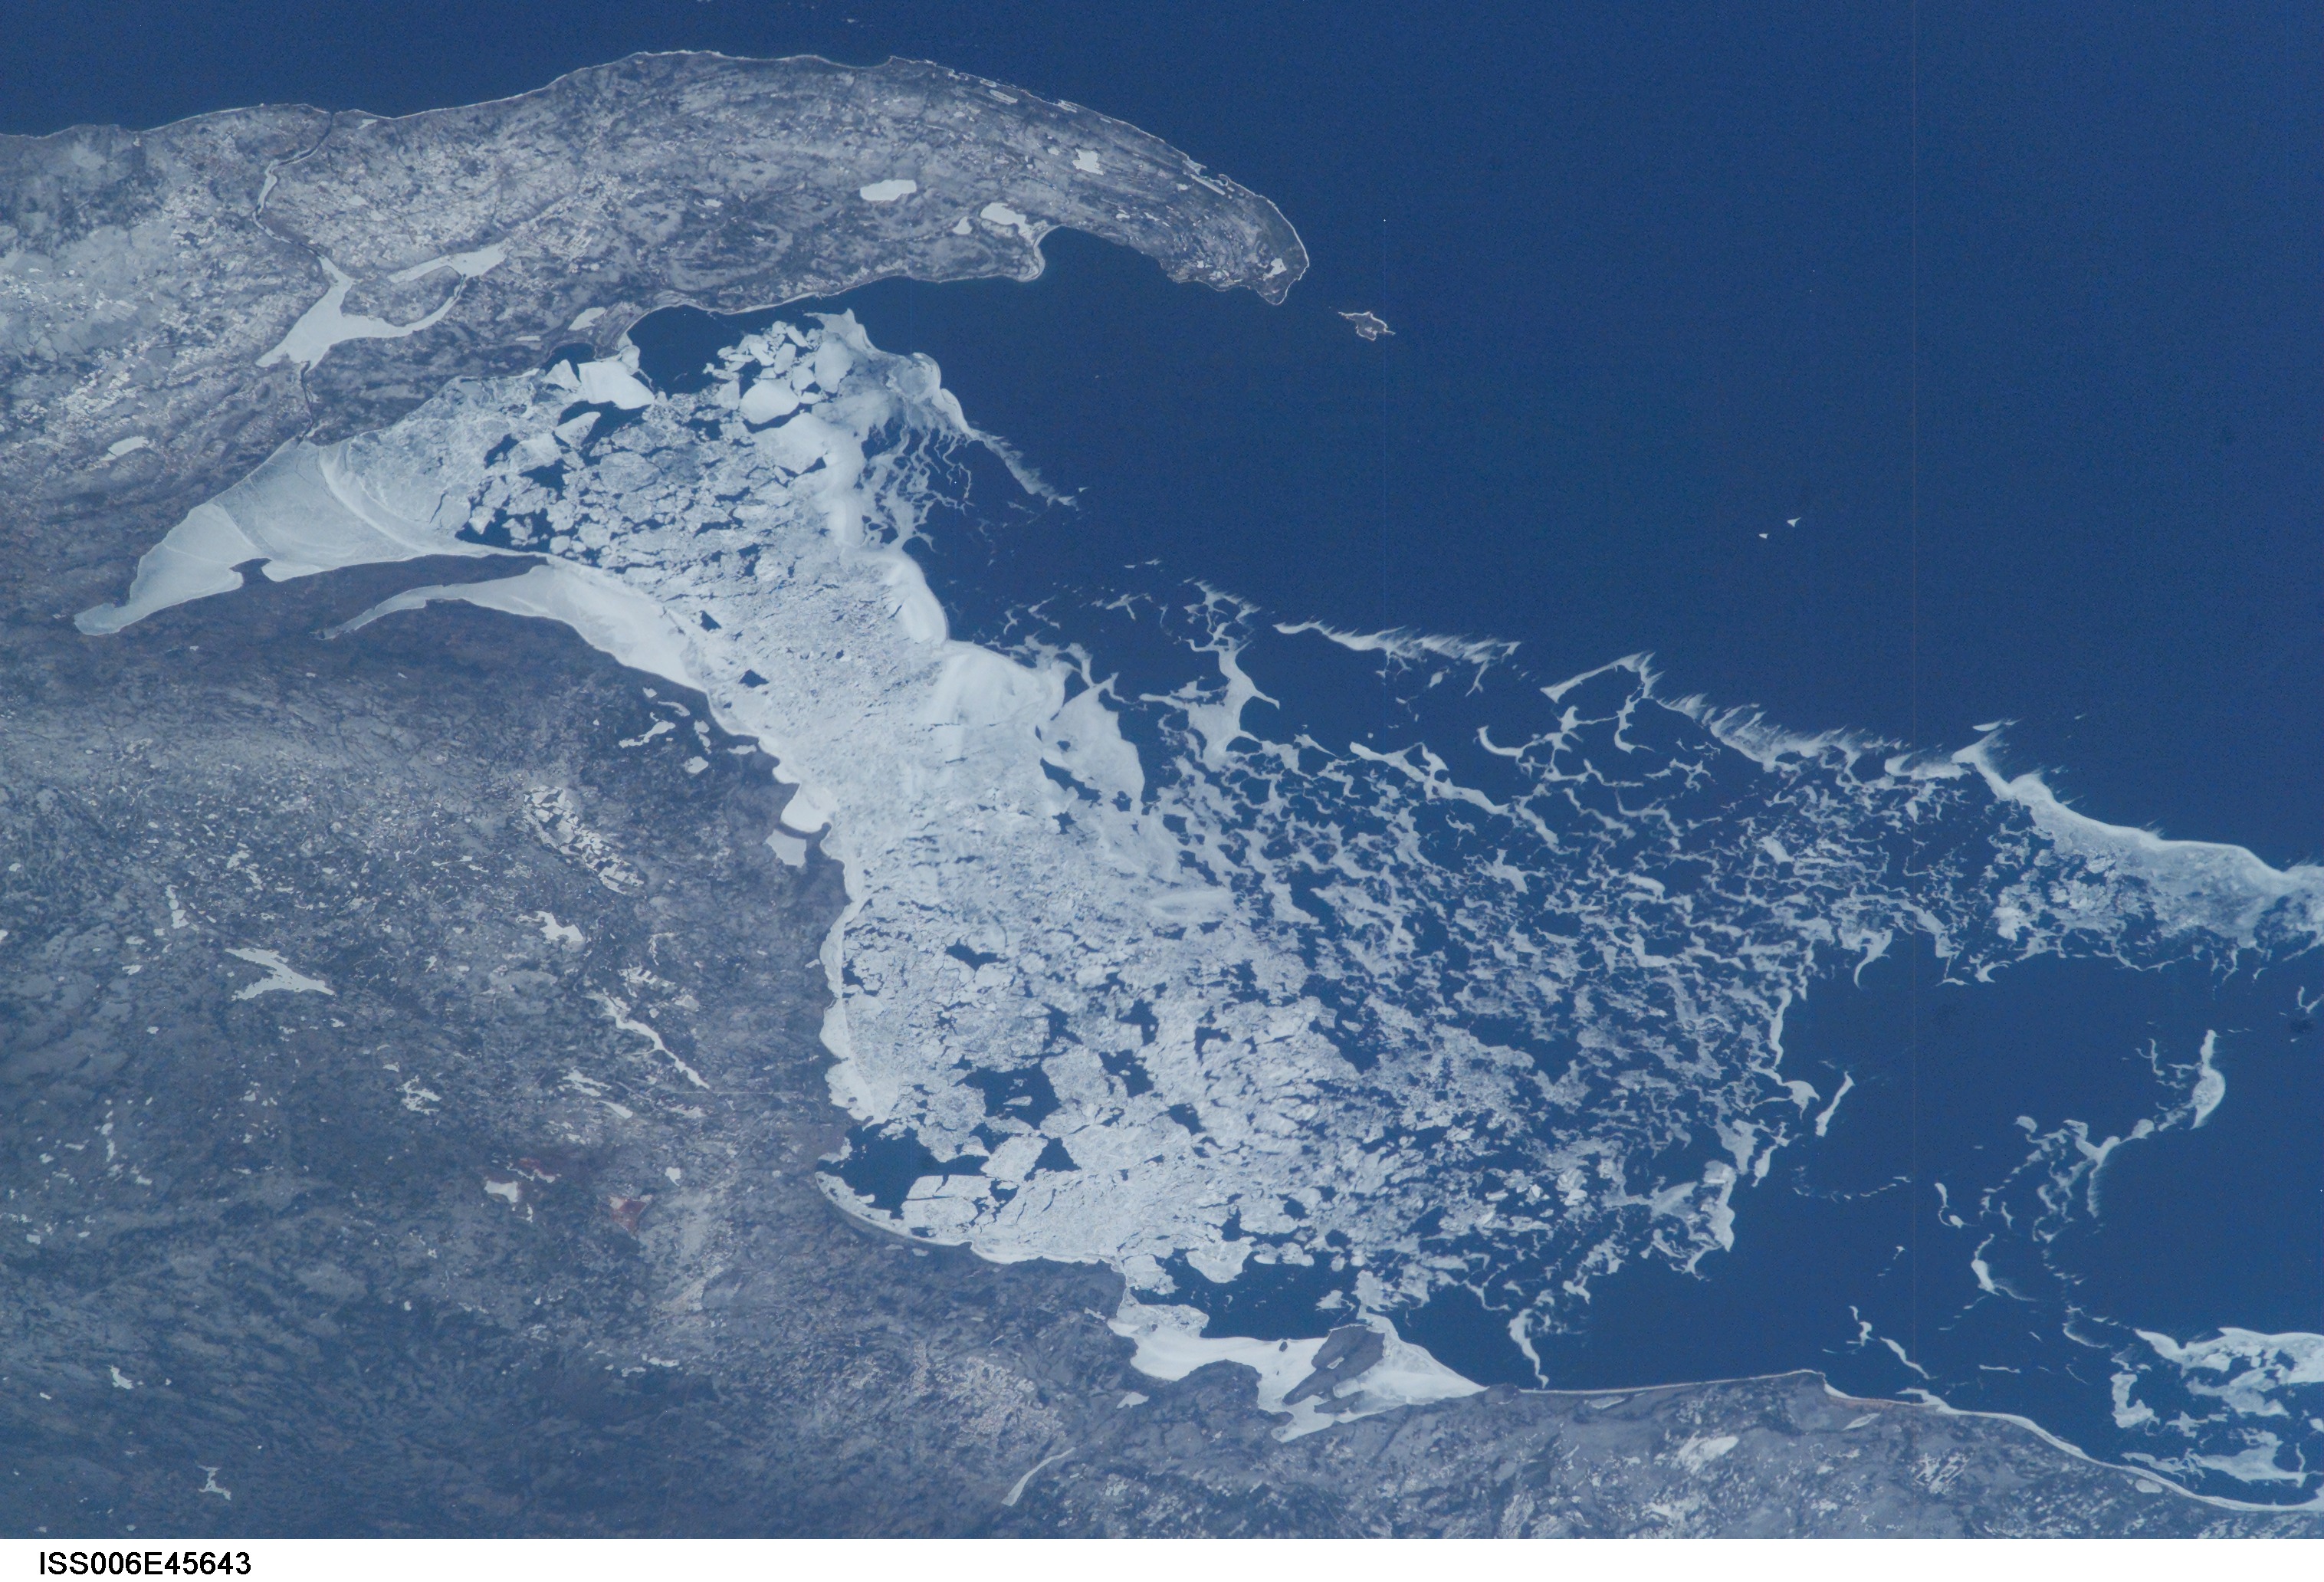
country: USA-MICHIGAN
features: KEWEENAW BAY, ICE
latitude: 47.0
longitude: -88.0
